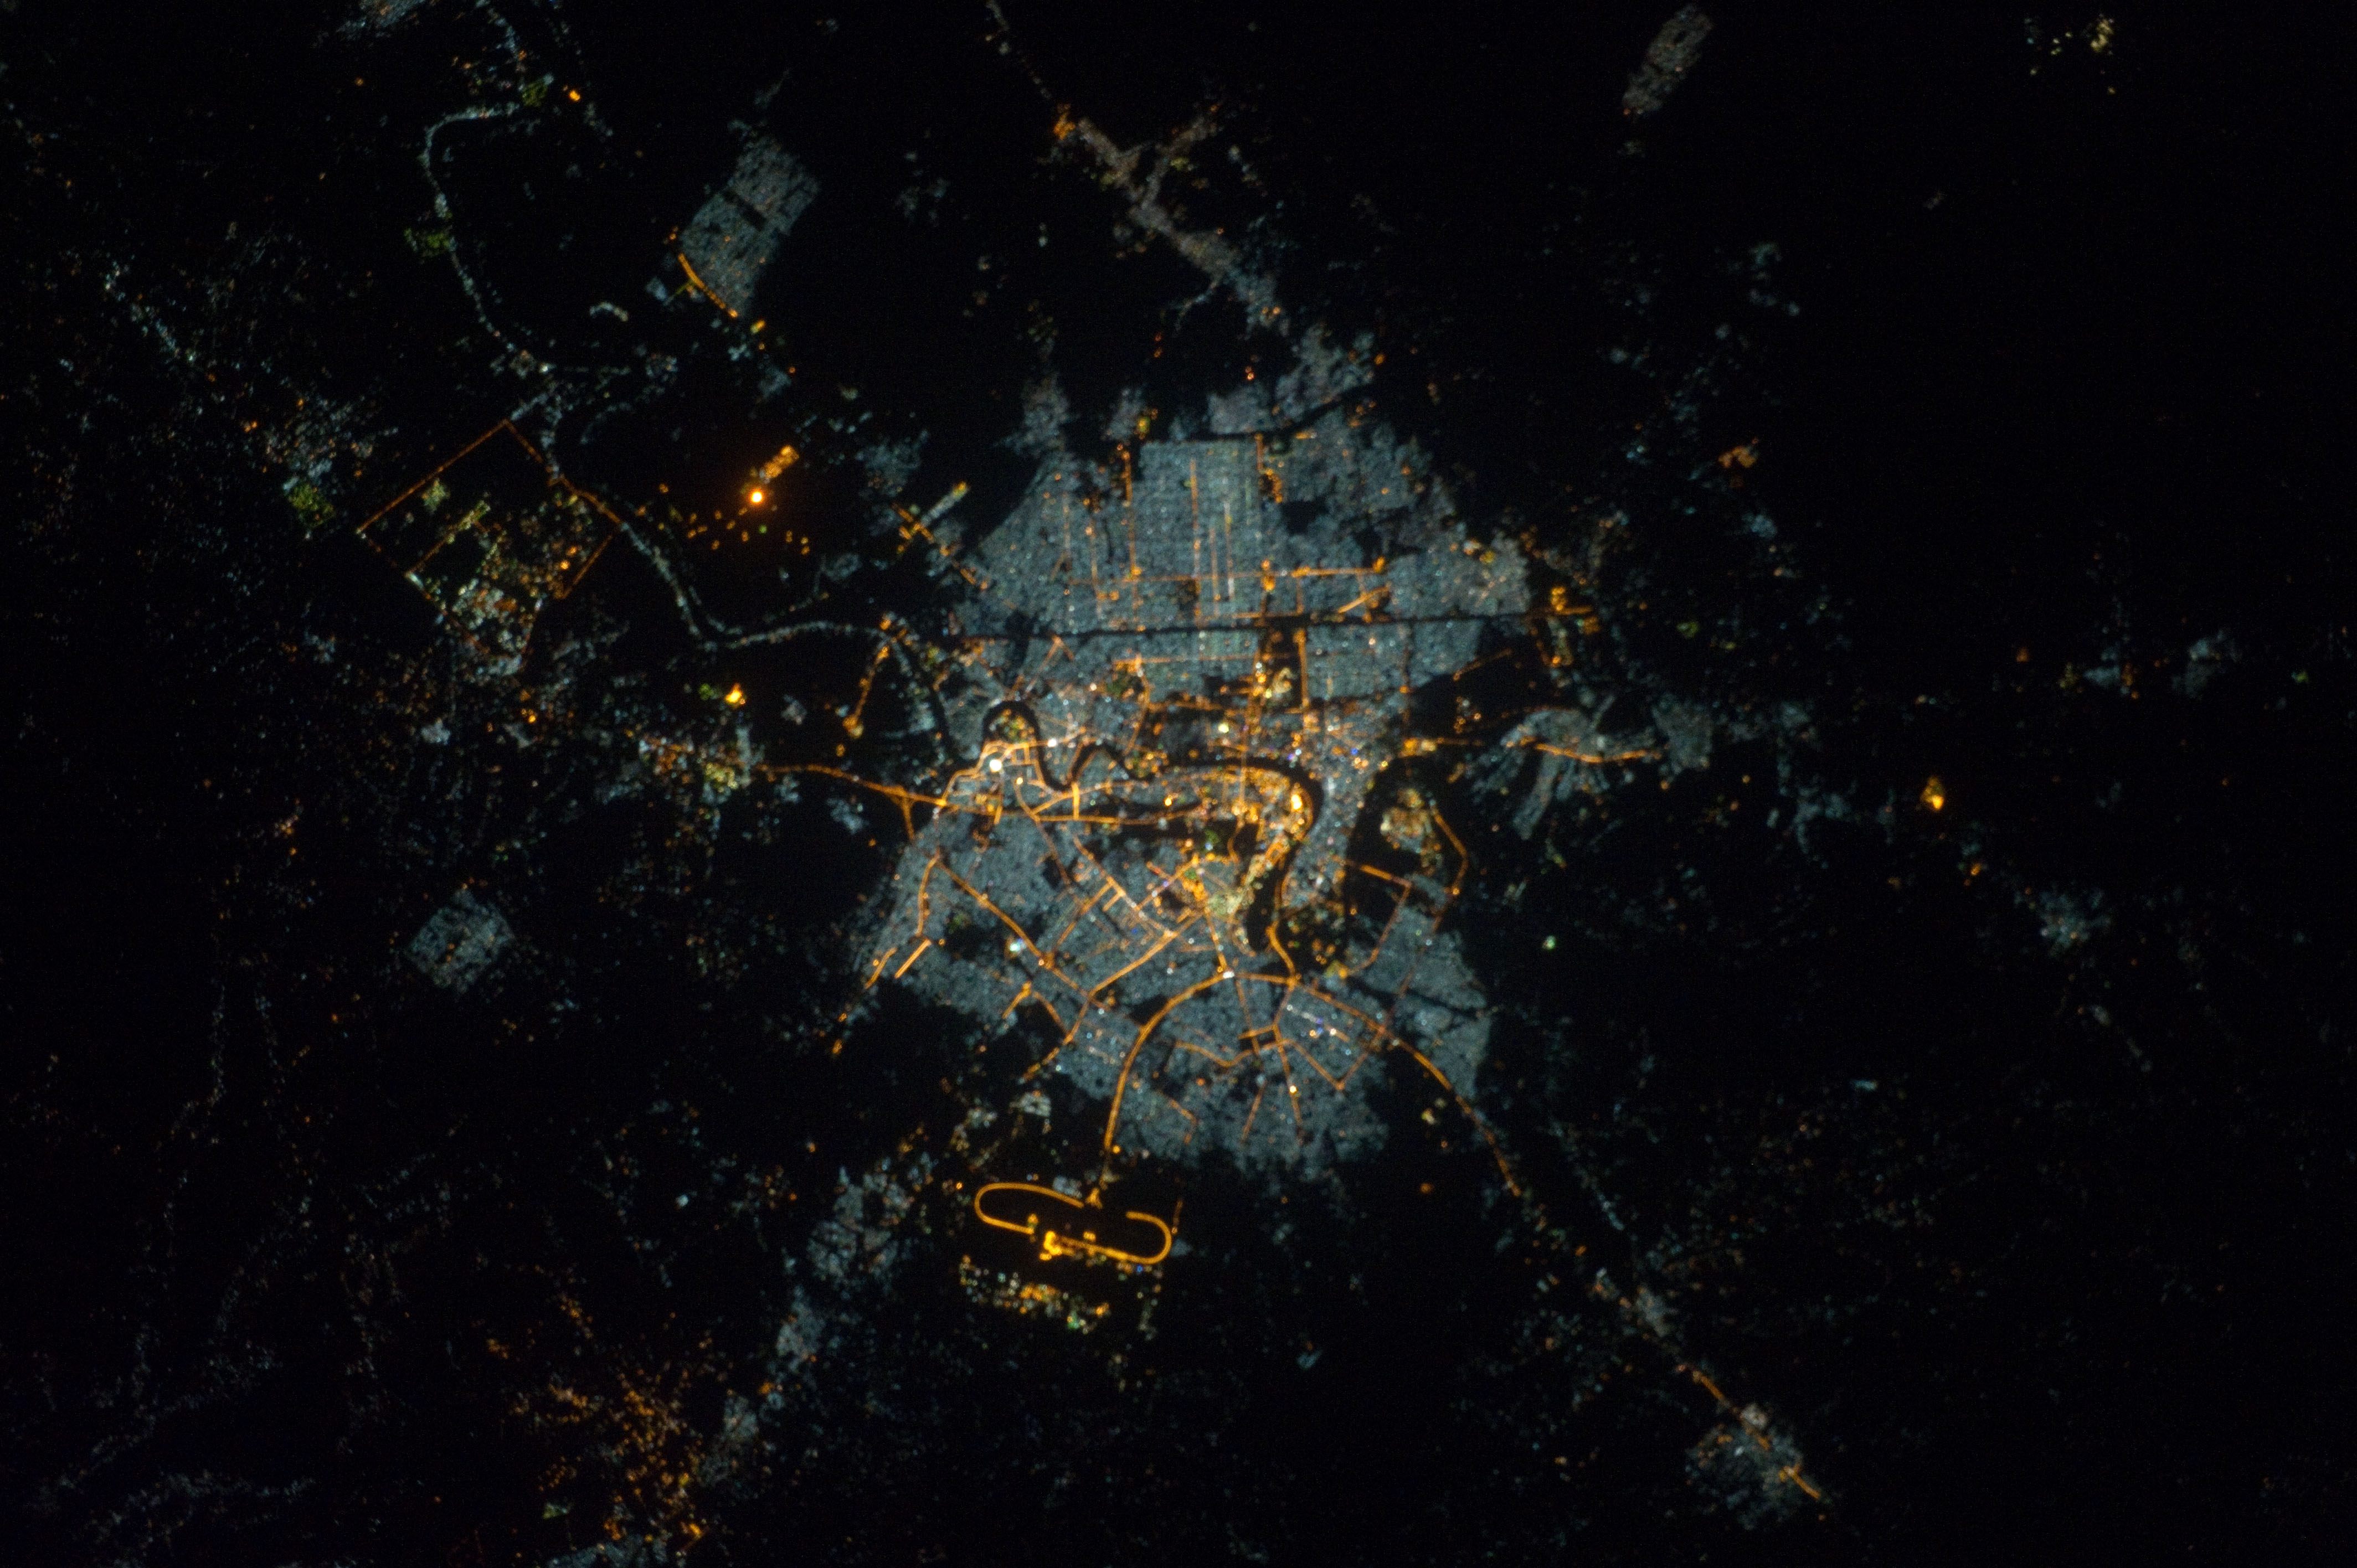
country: IRAQ
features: BAGHDAD AT NIGHT, AIRPORT AREA, ROADS
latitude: 33.3
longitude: 44.3
